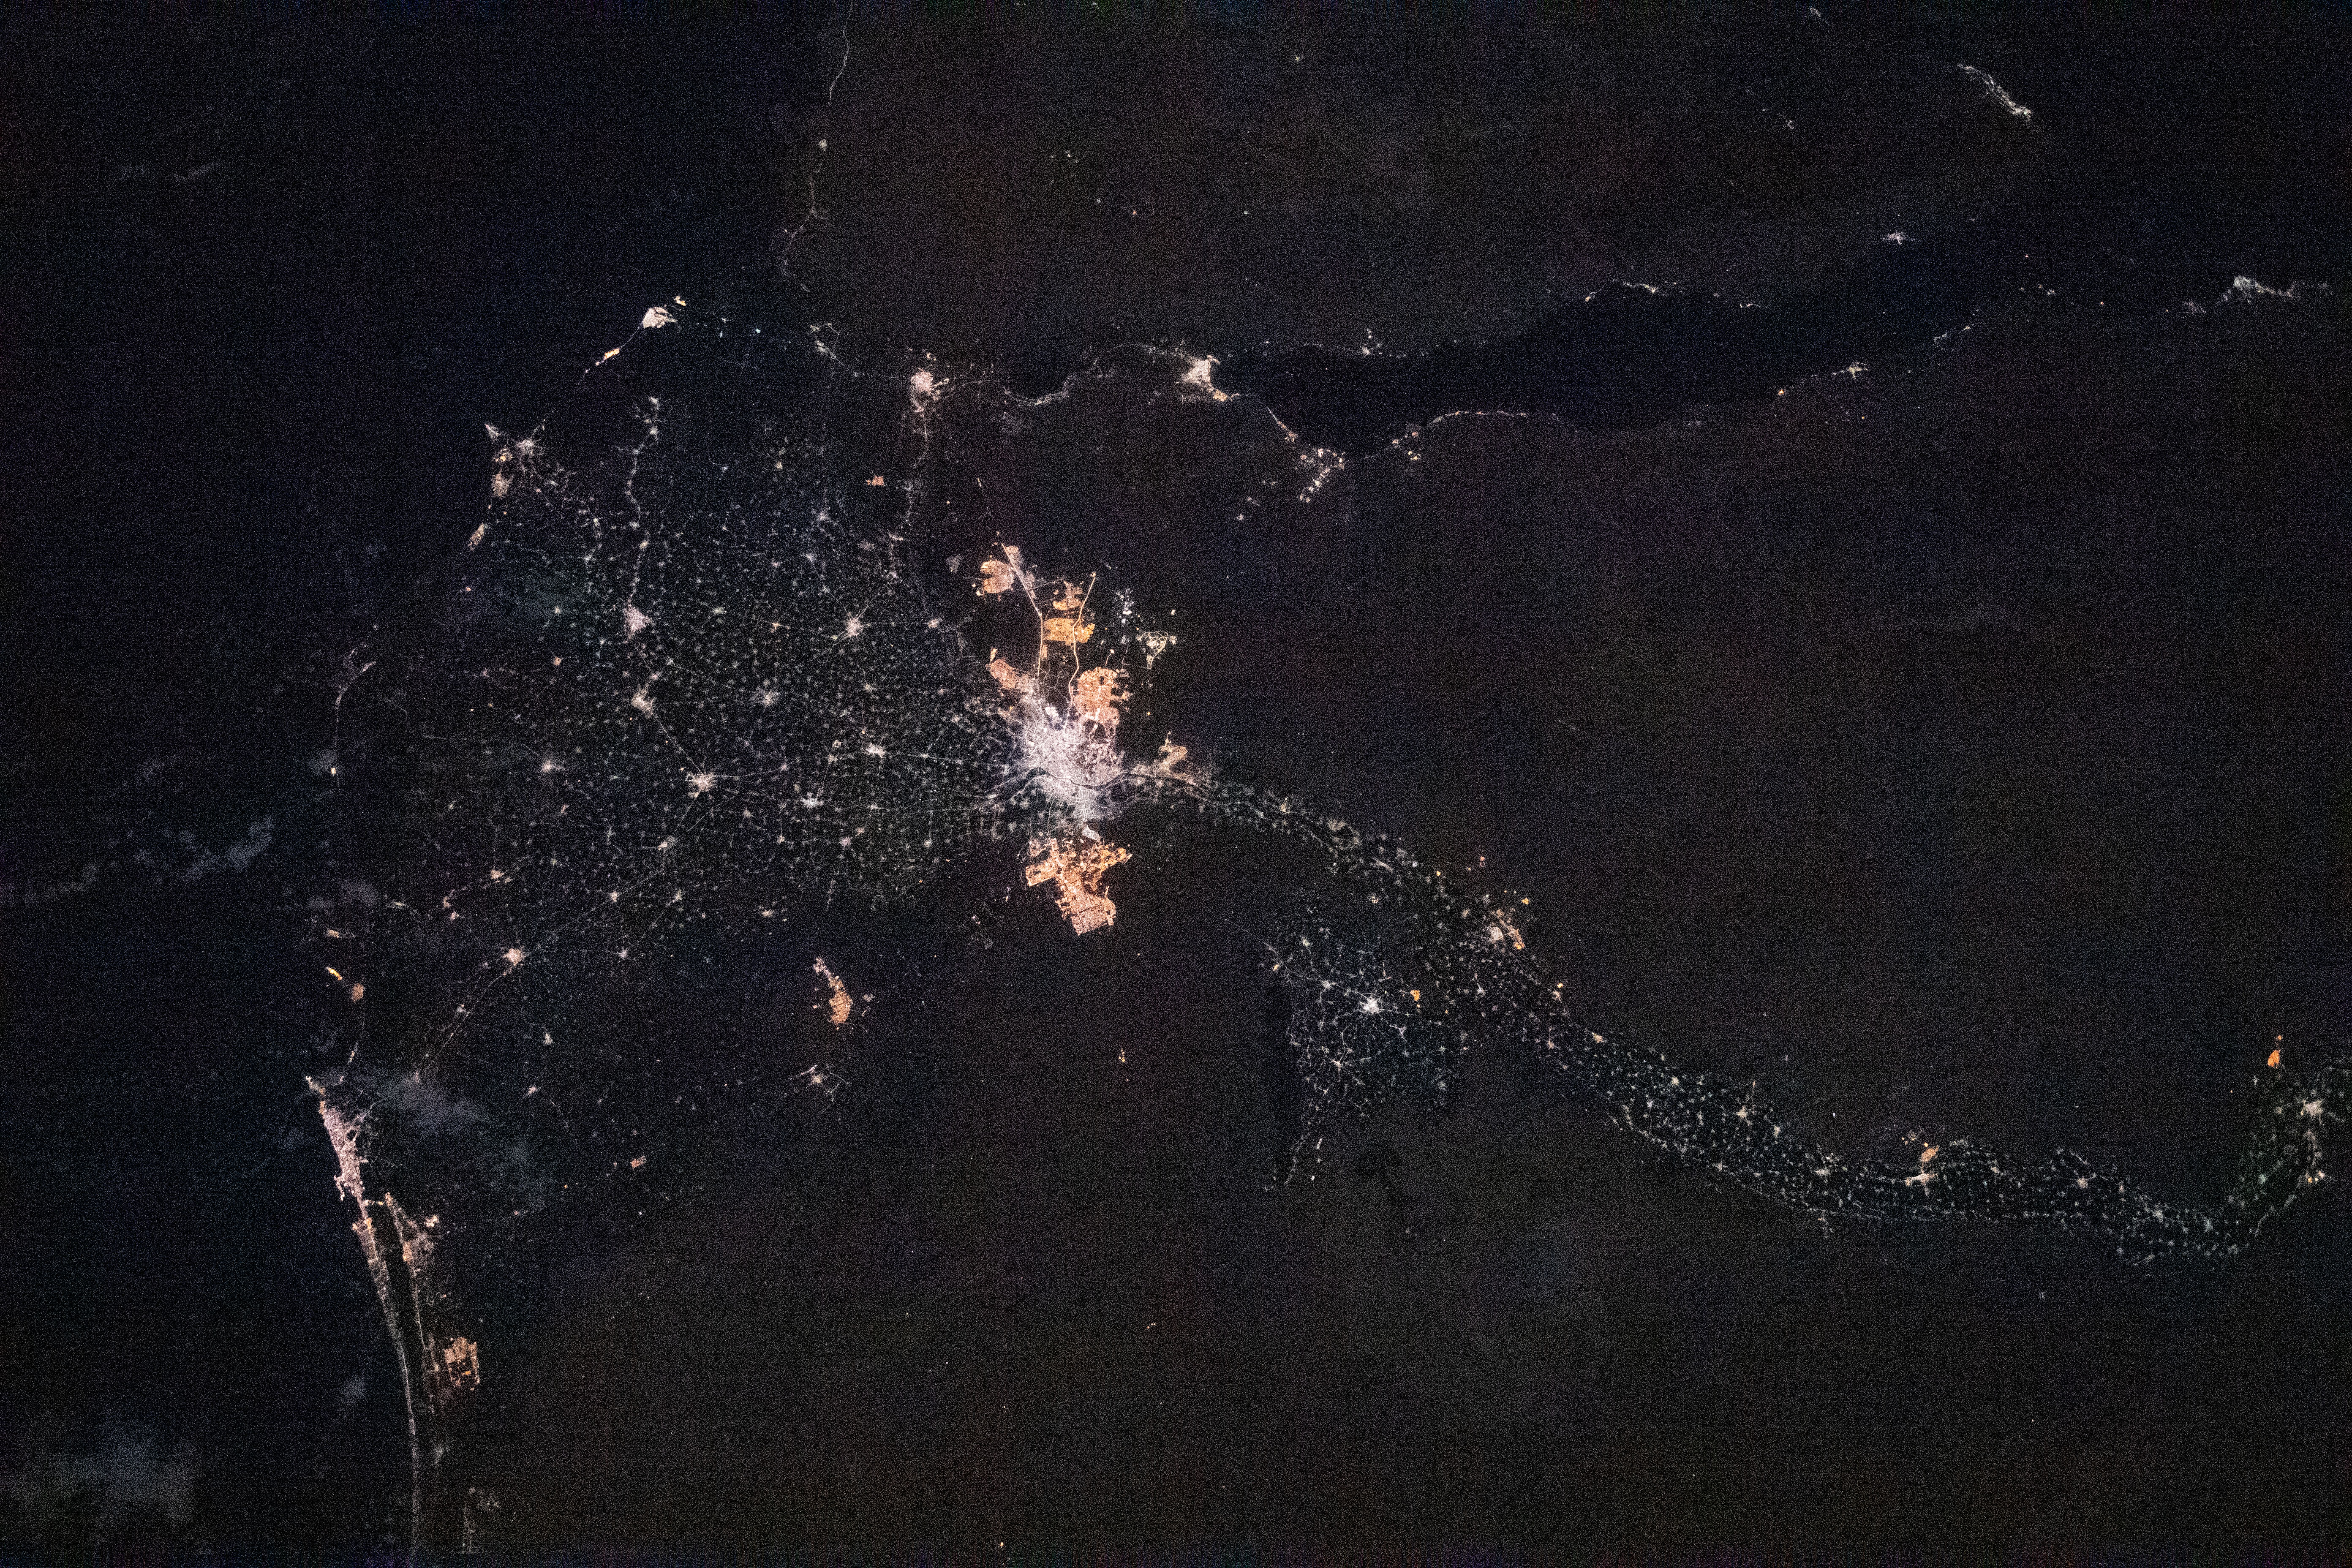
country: EGYPT
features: CAIRO CITY NIGHT LIGHTS
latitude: 30.0
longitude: 31.5
